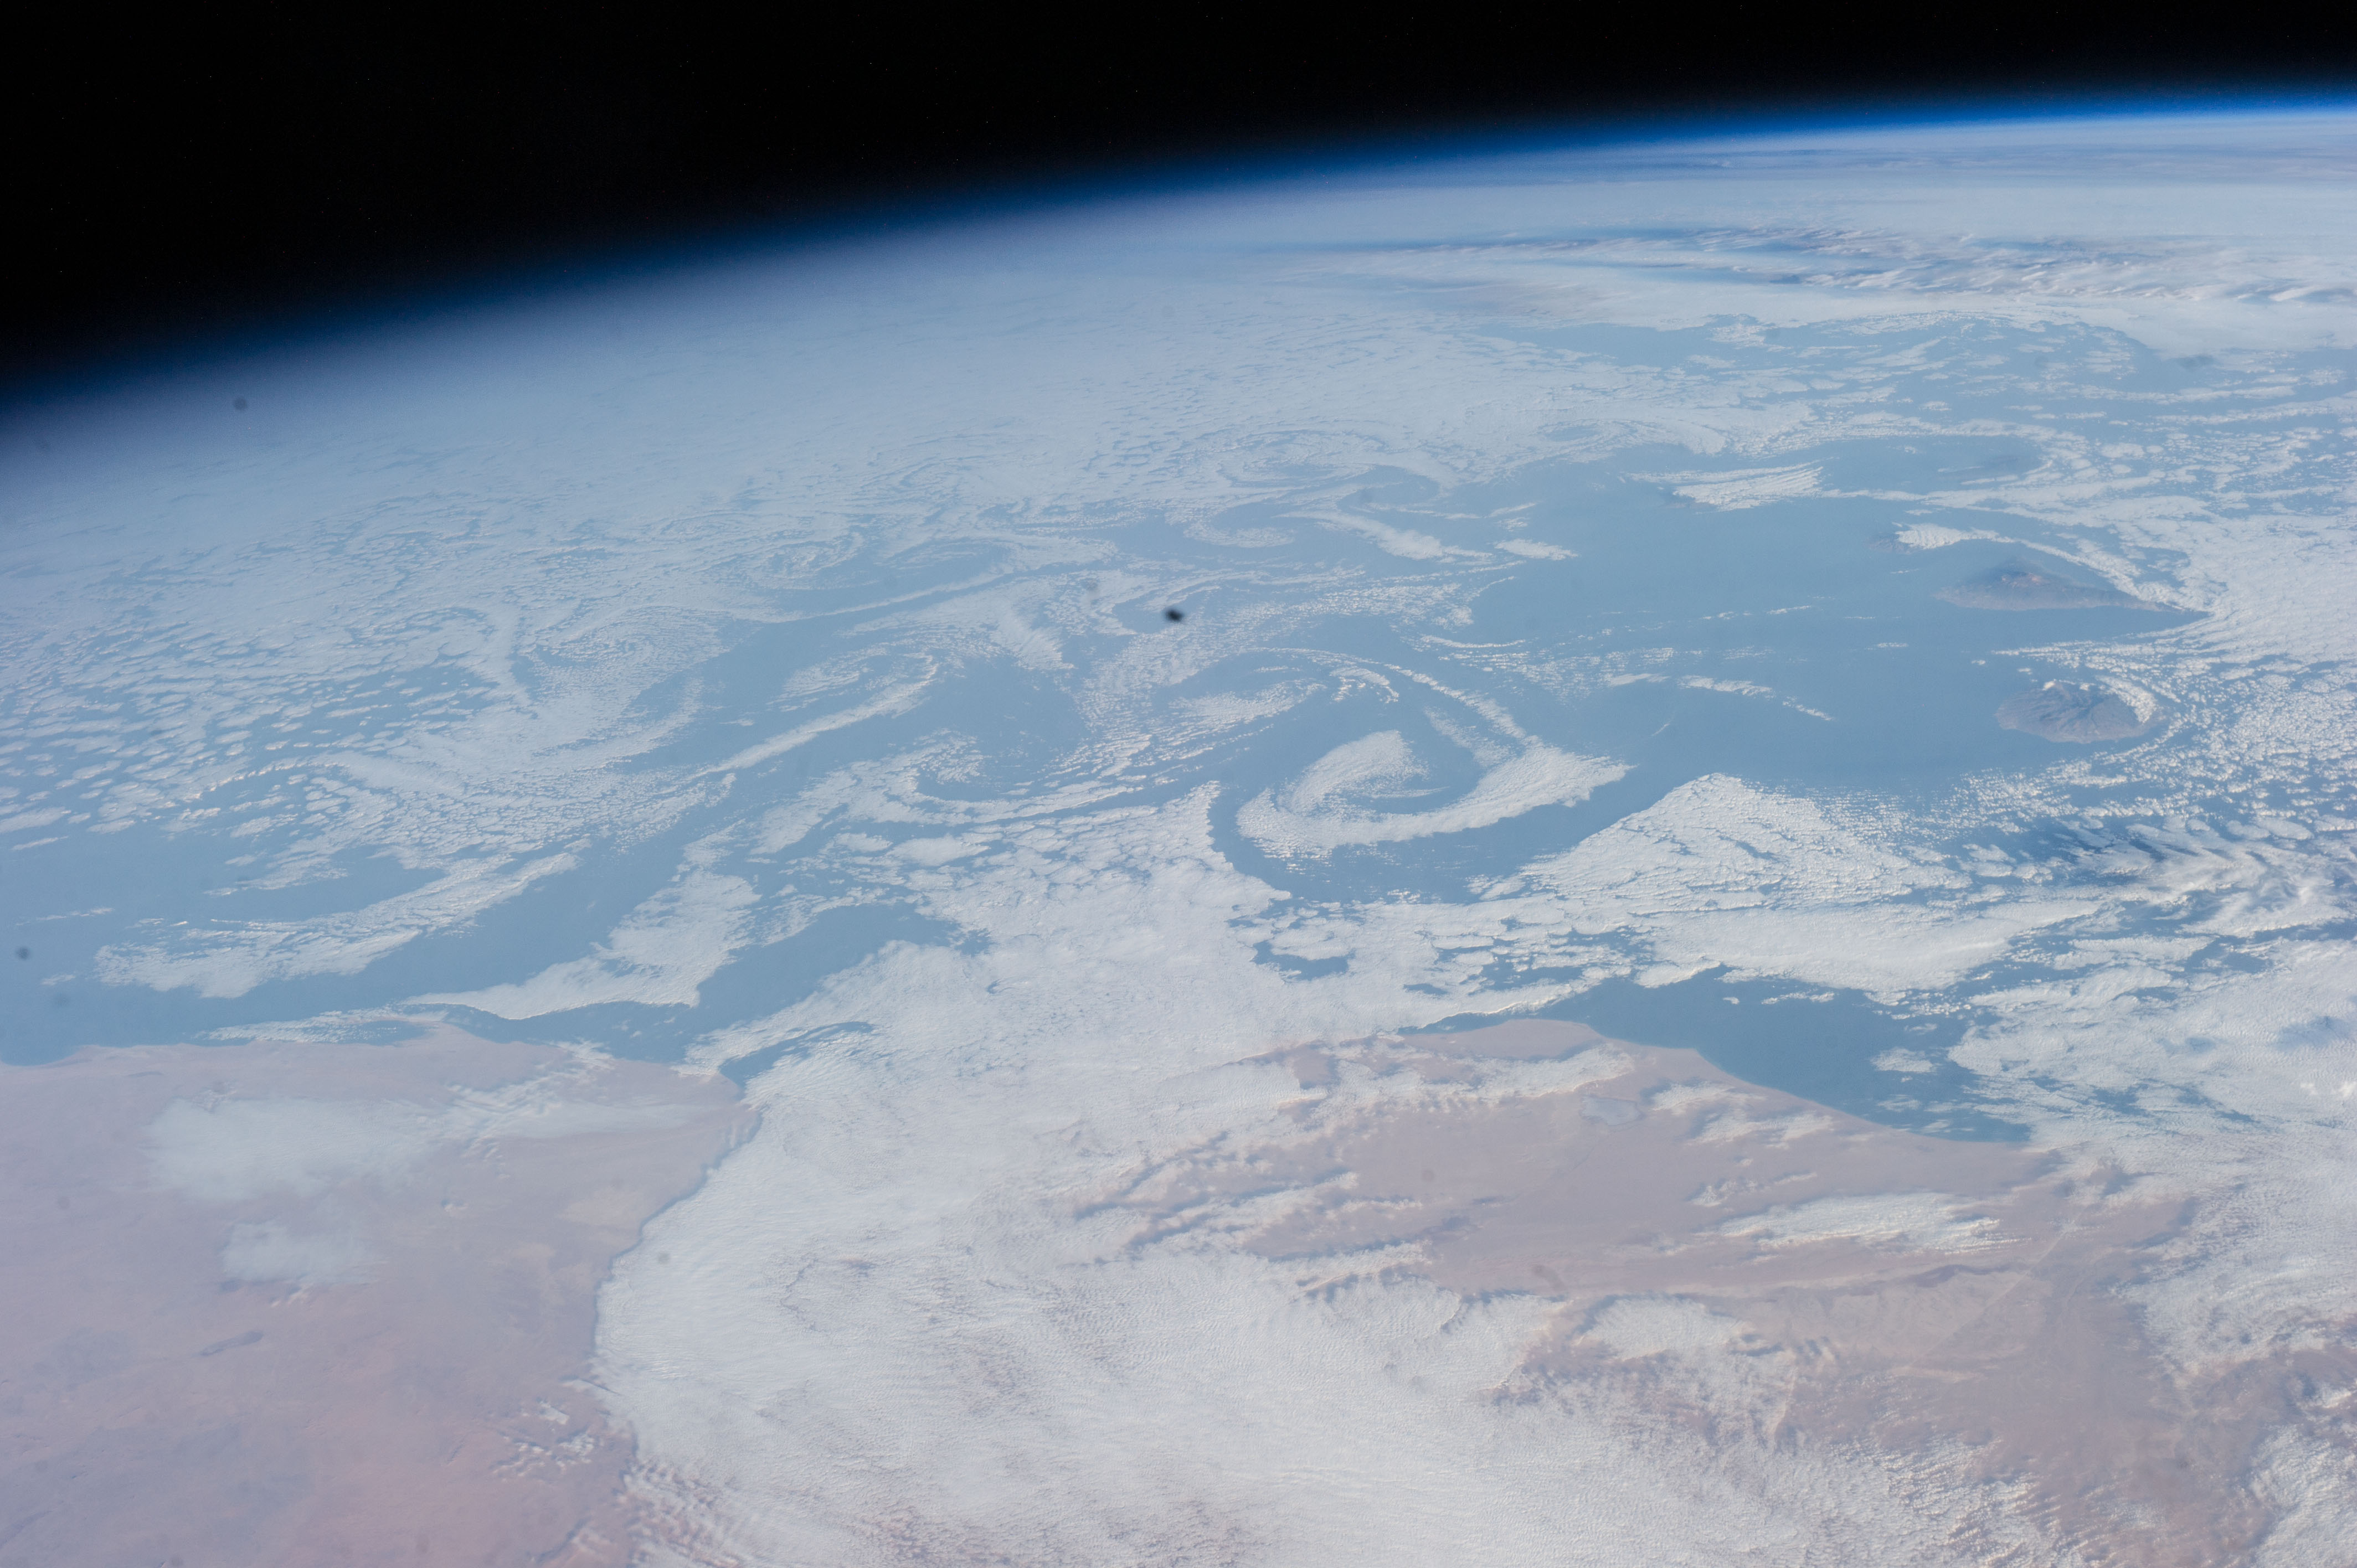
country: ATLANTIC OCEAN
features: WESTERN SAHARA COAST, PICO DEL TEIDE, THE CANARIAN ISLANDS, ATLANTIC OCEAN, EARTH LIMB
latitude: 25.8
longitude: -17.1
